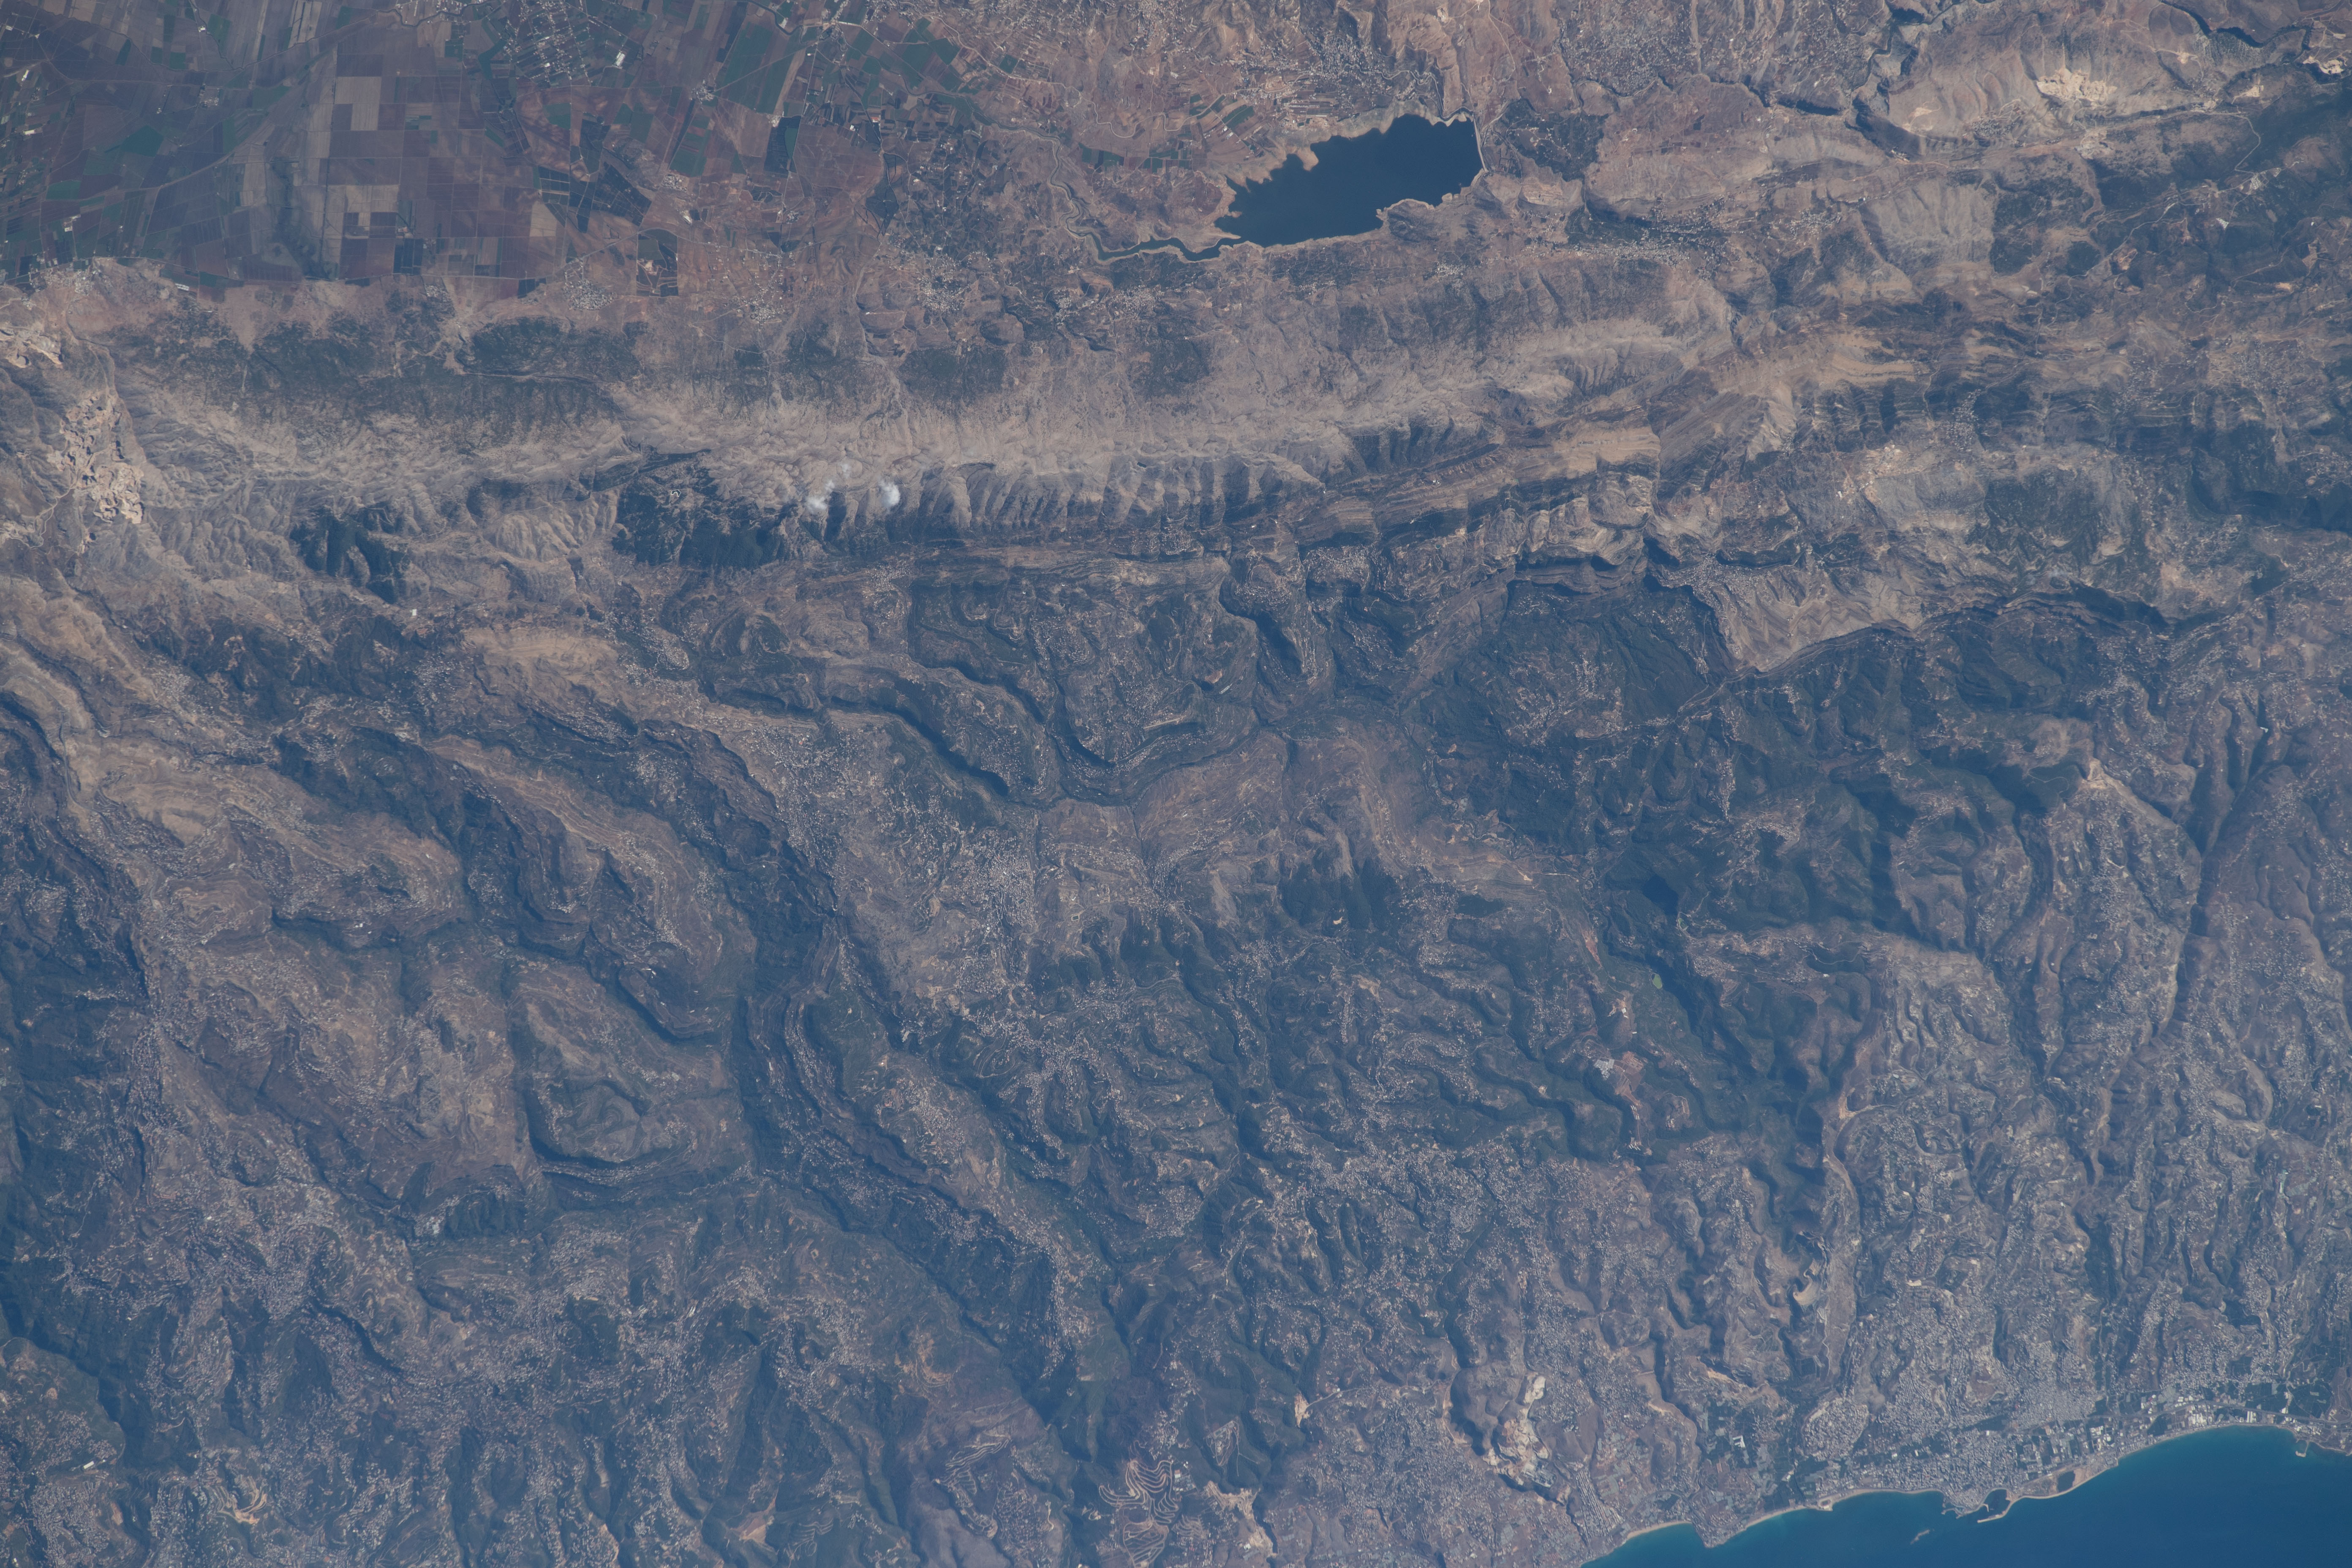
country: LEBANON
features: LAKE QARAOUN
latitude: 33.6
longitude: 35.6
